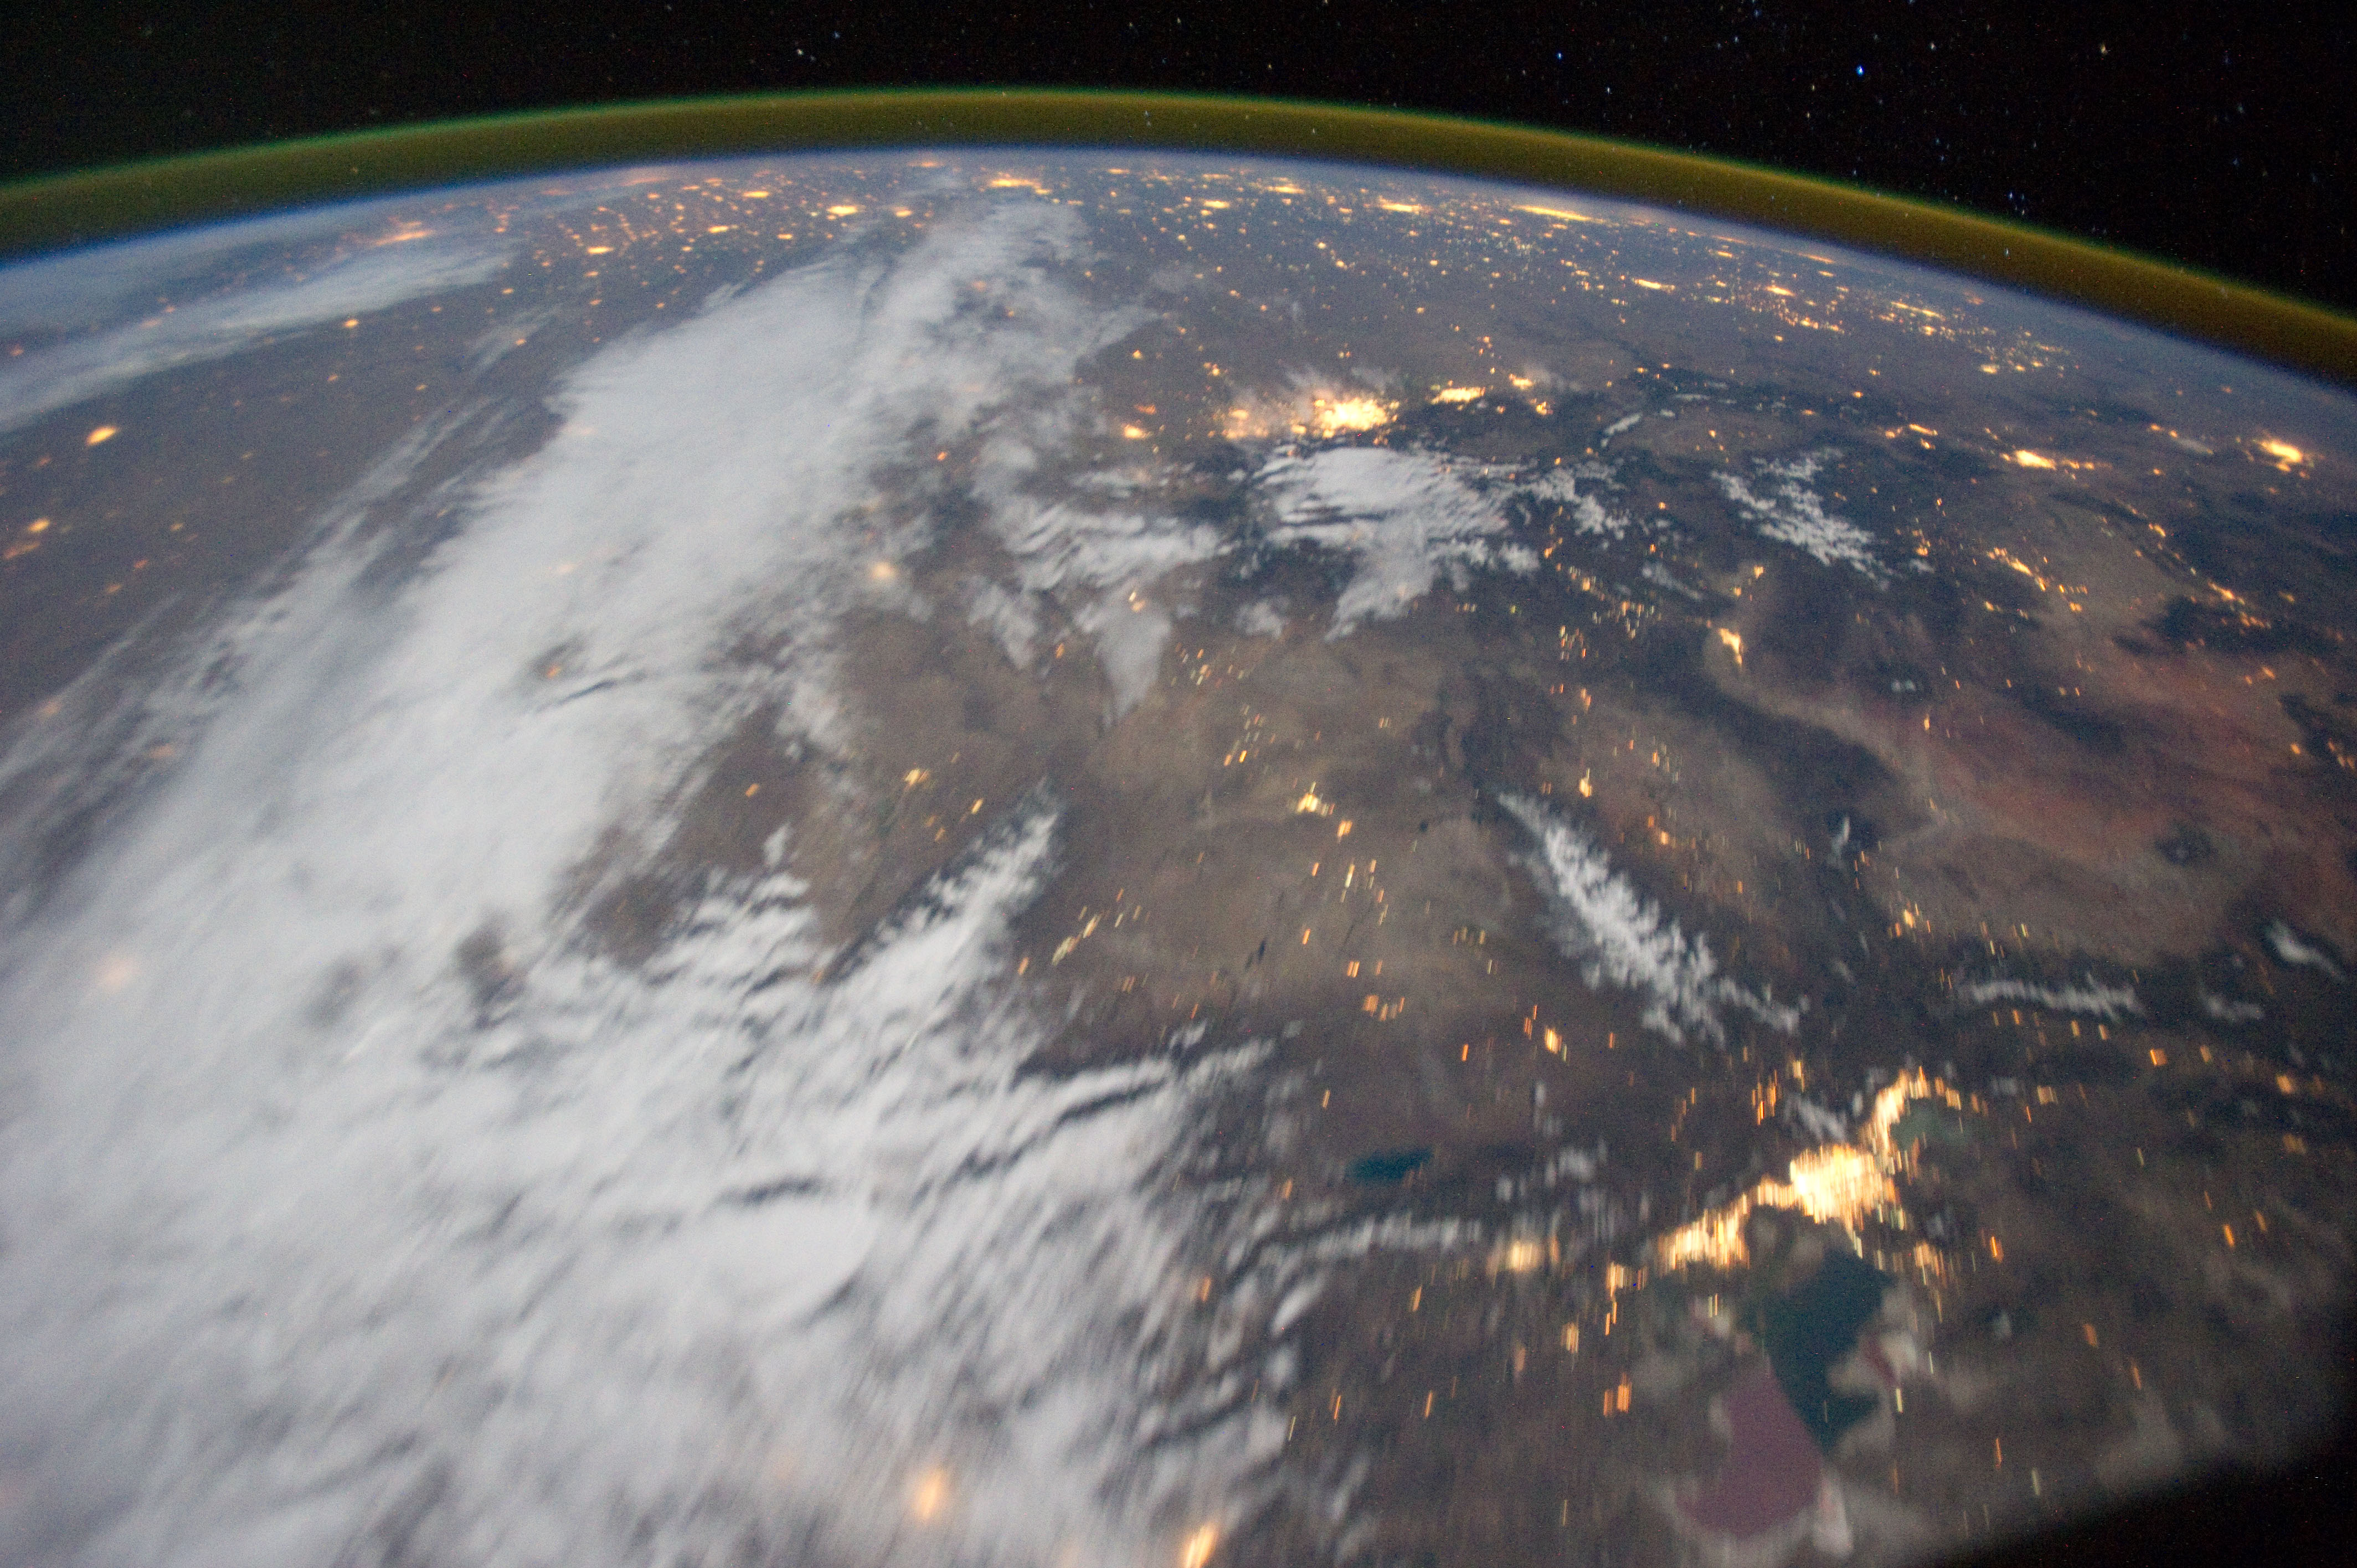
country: USA-WYOMING
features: PAN- SALT LAKE CITY AT NIGHT, GREAT SALT LAKE, DENVER, ROCKY MTS., AIRGLOW
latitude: 42.5
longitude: -109.0
